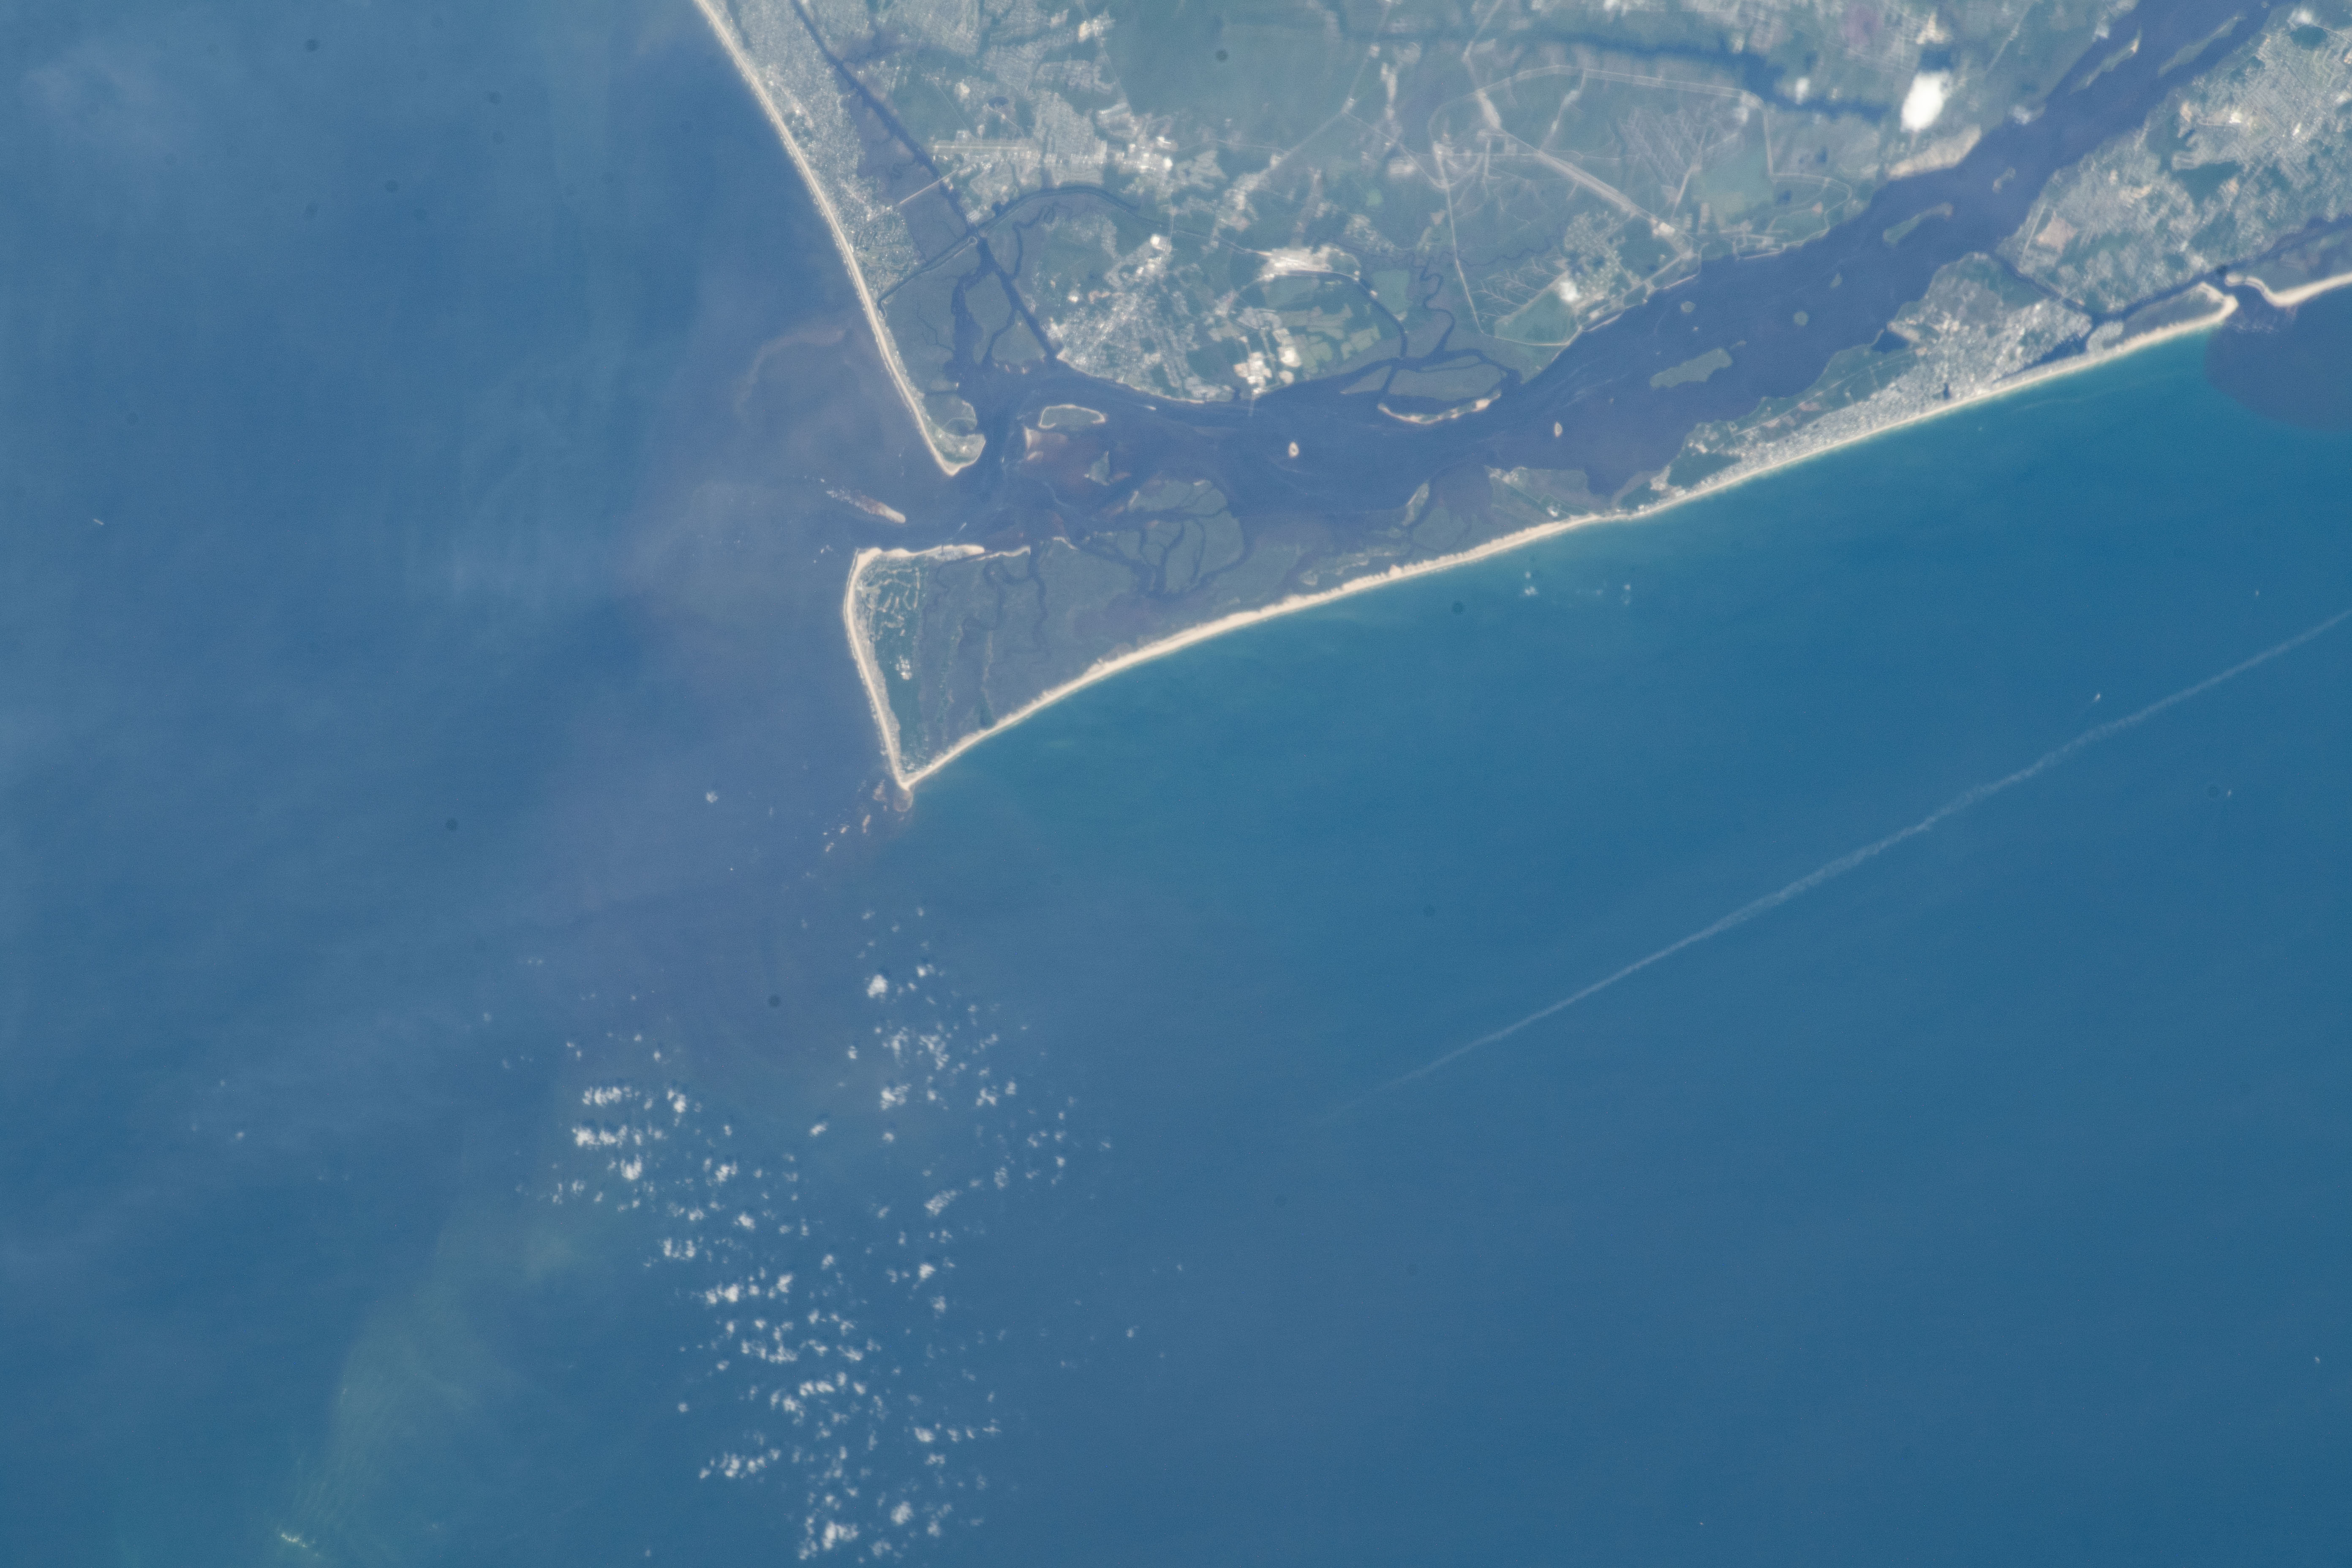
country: USA-NORTH CAROLINA
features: CASWELL BEACH,FRYING PAN SHOALS,ATLANTIC OCEAN,CAPE FEAR RIVER,KURE BEACH,NORTH CAROLINA,USA,SOUTHPORT,BALD HEAD ISLAND
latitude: 33.9
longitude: -77.9
